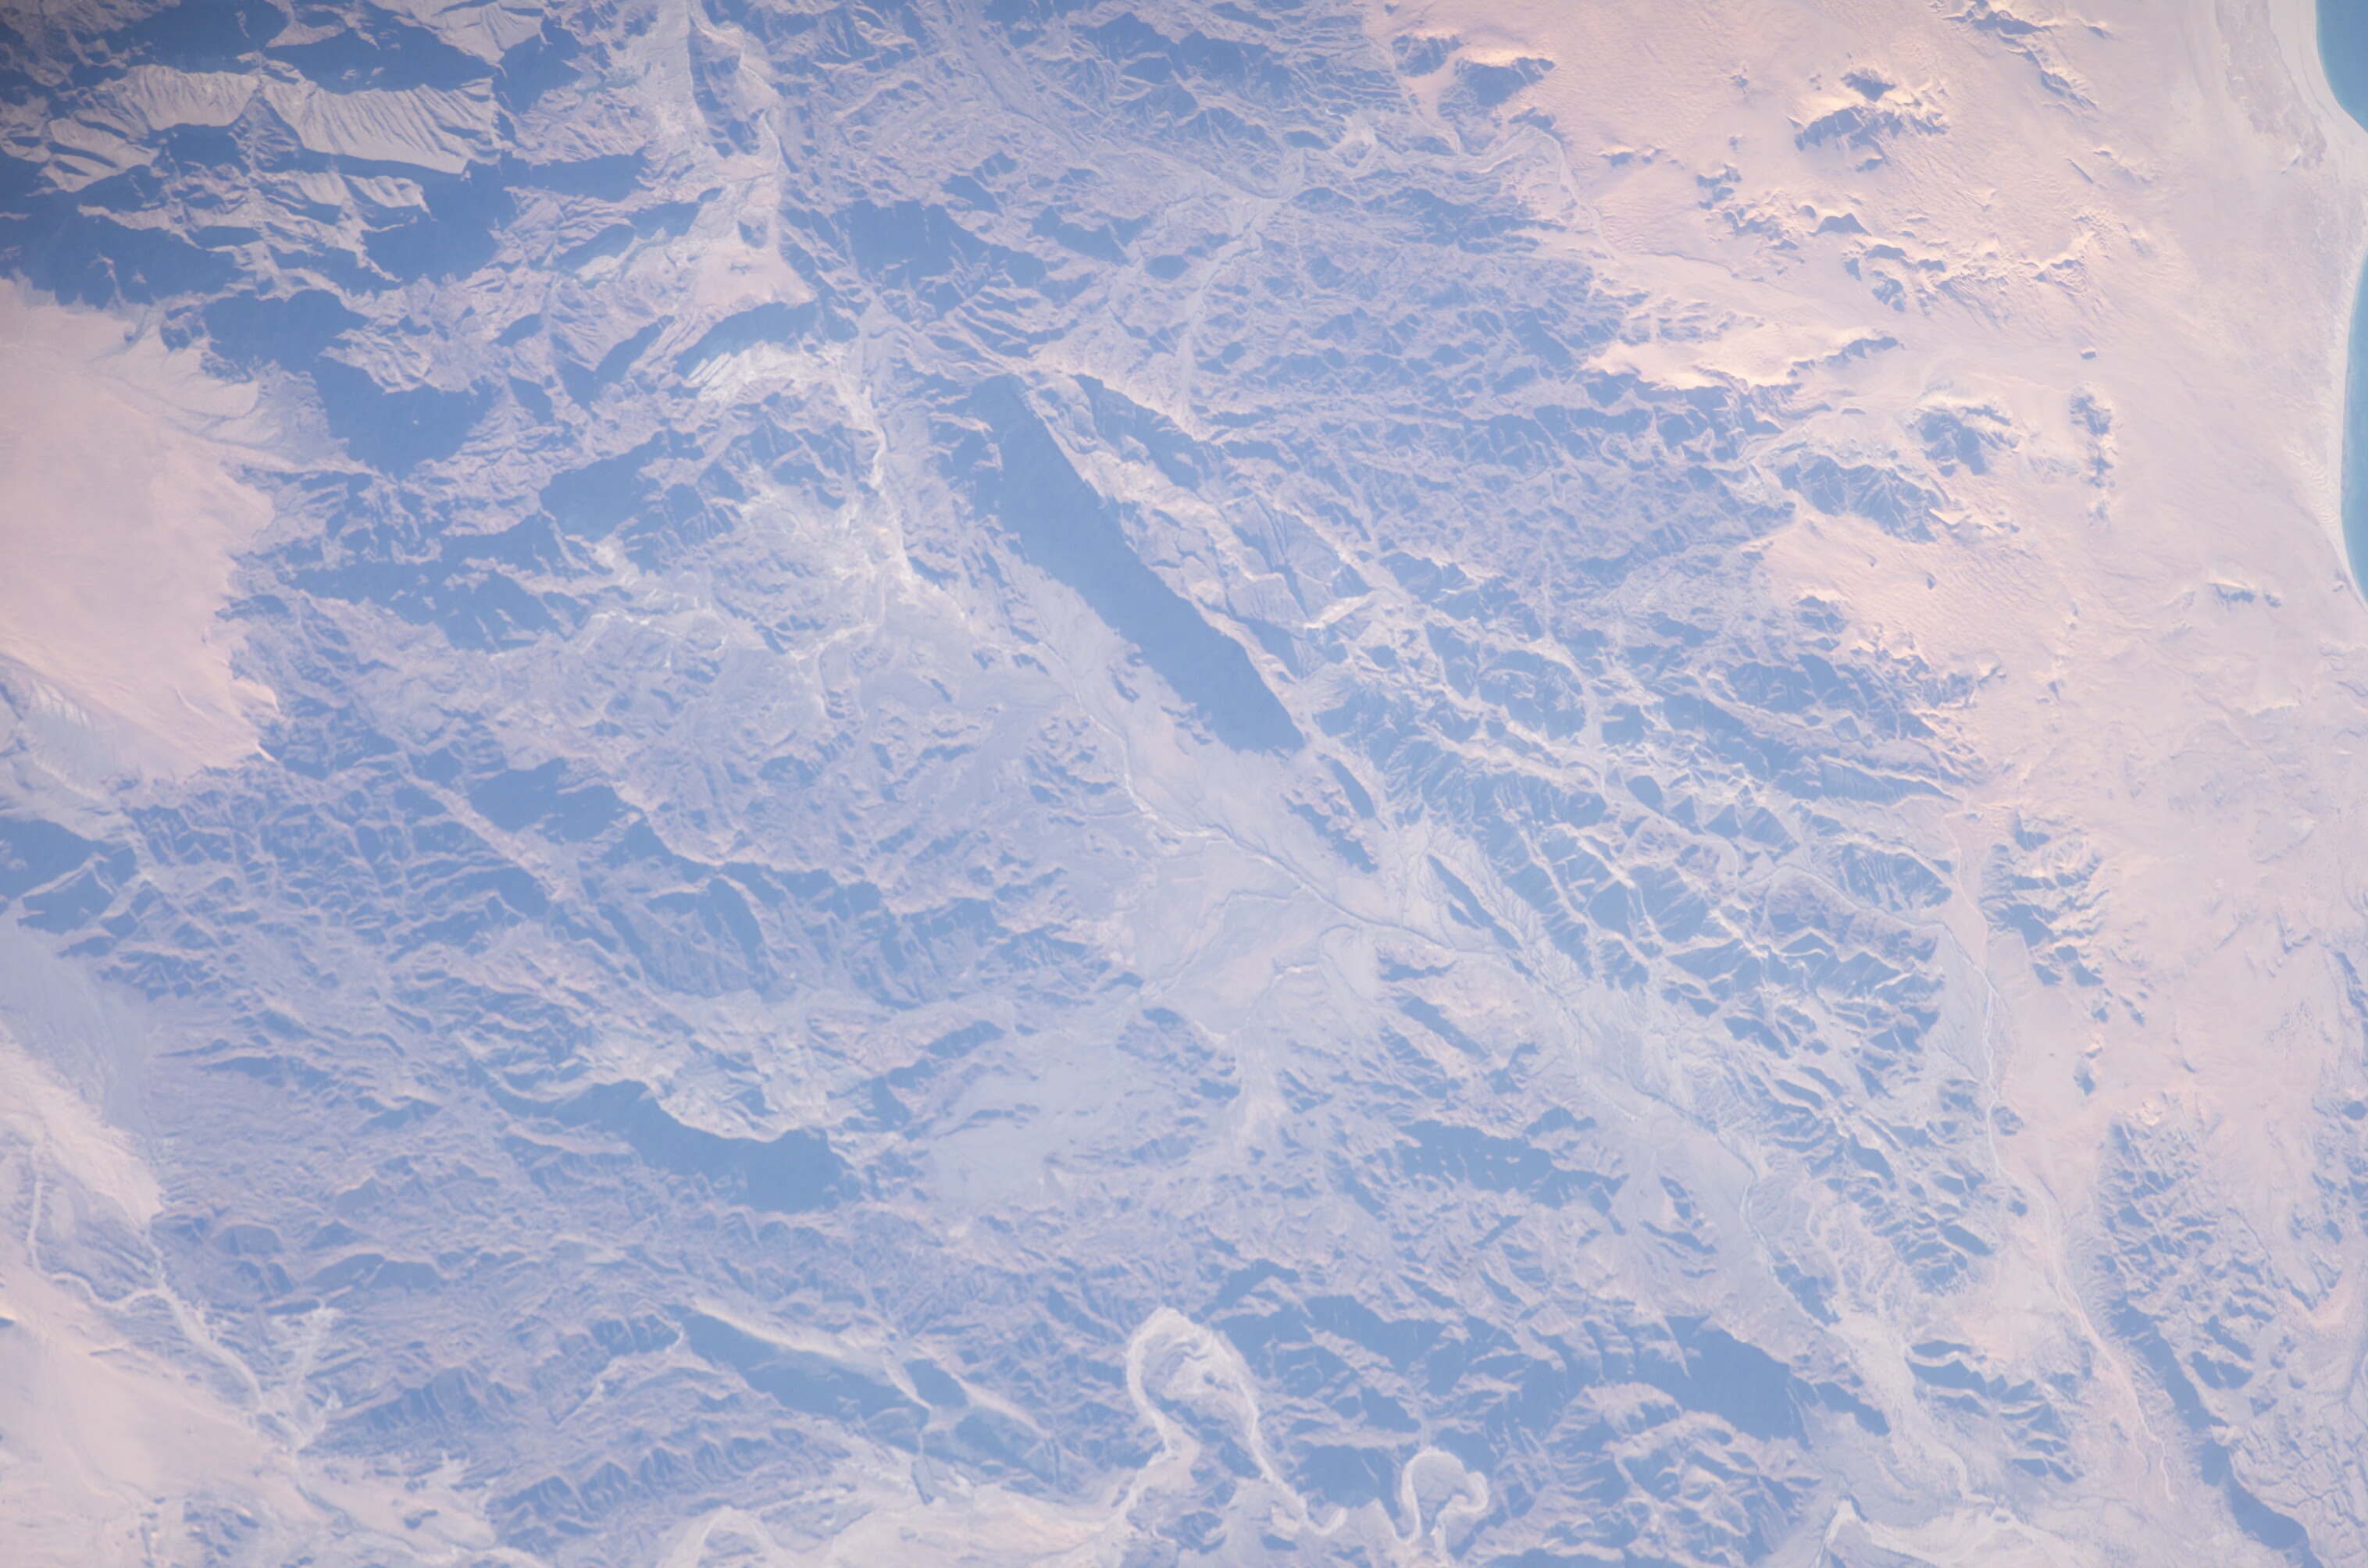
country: SOMALIA
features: GAL DUFANG RANGE, DUNES
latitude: 10.6
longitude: 45.7
